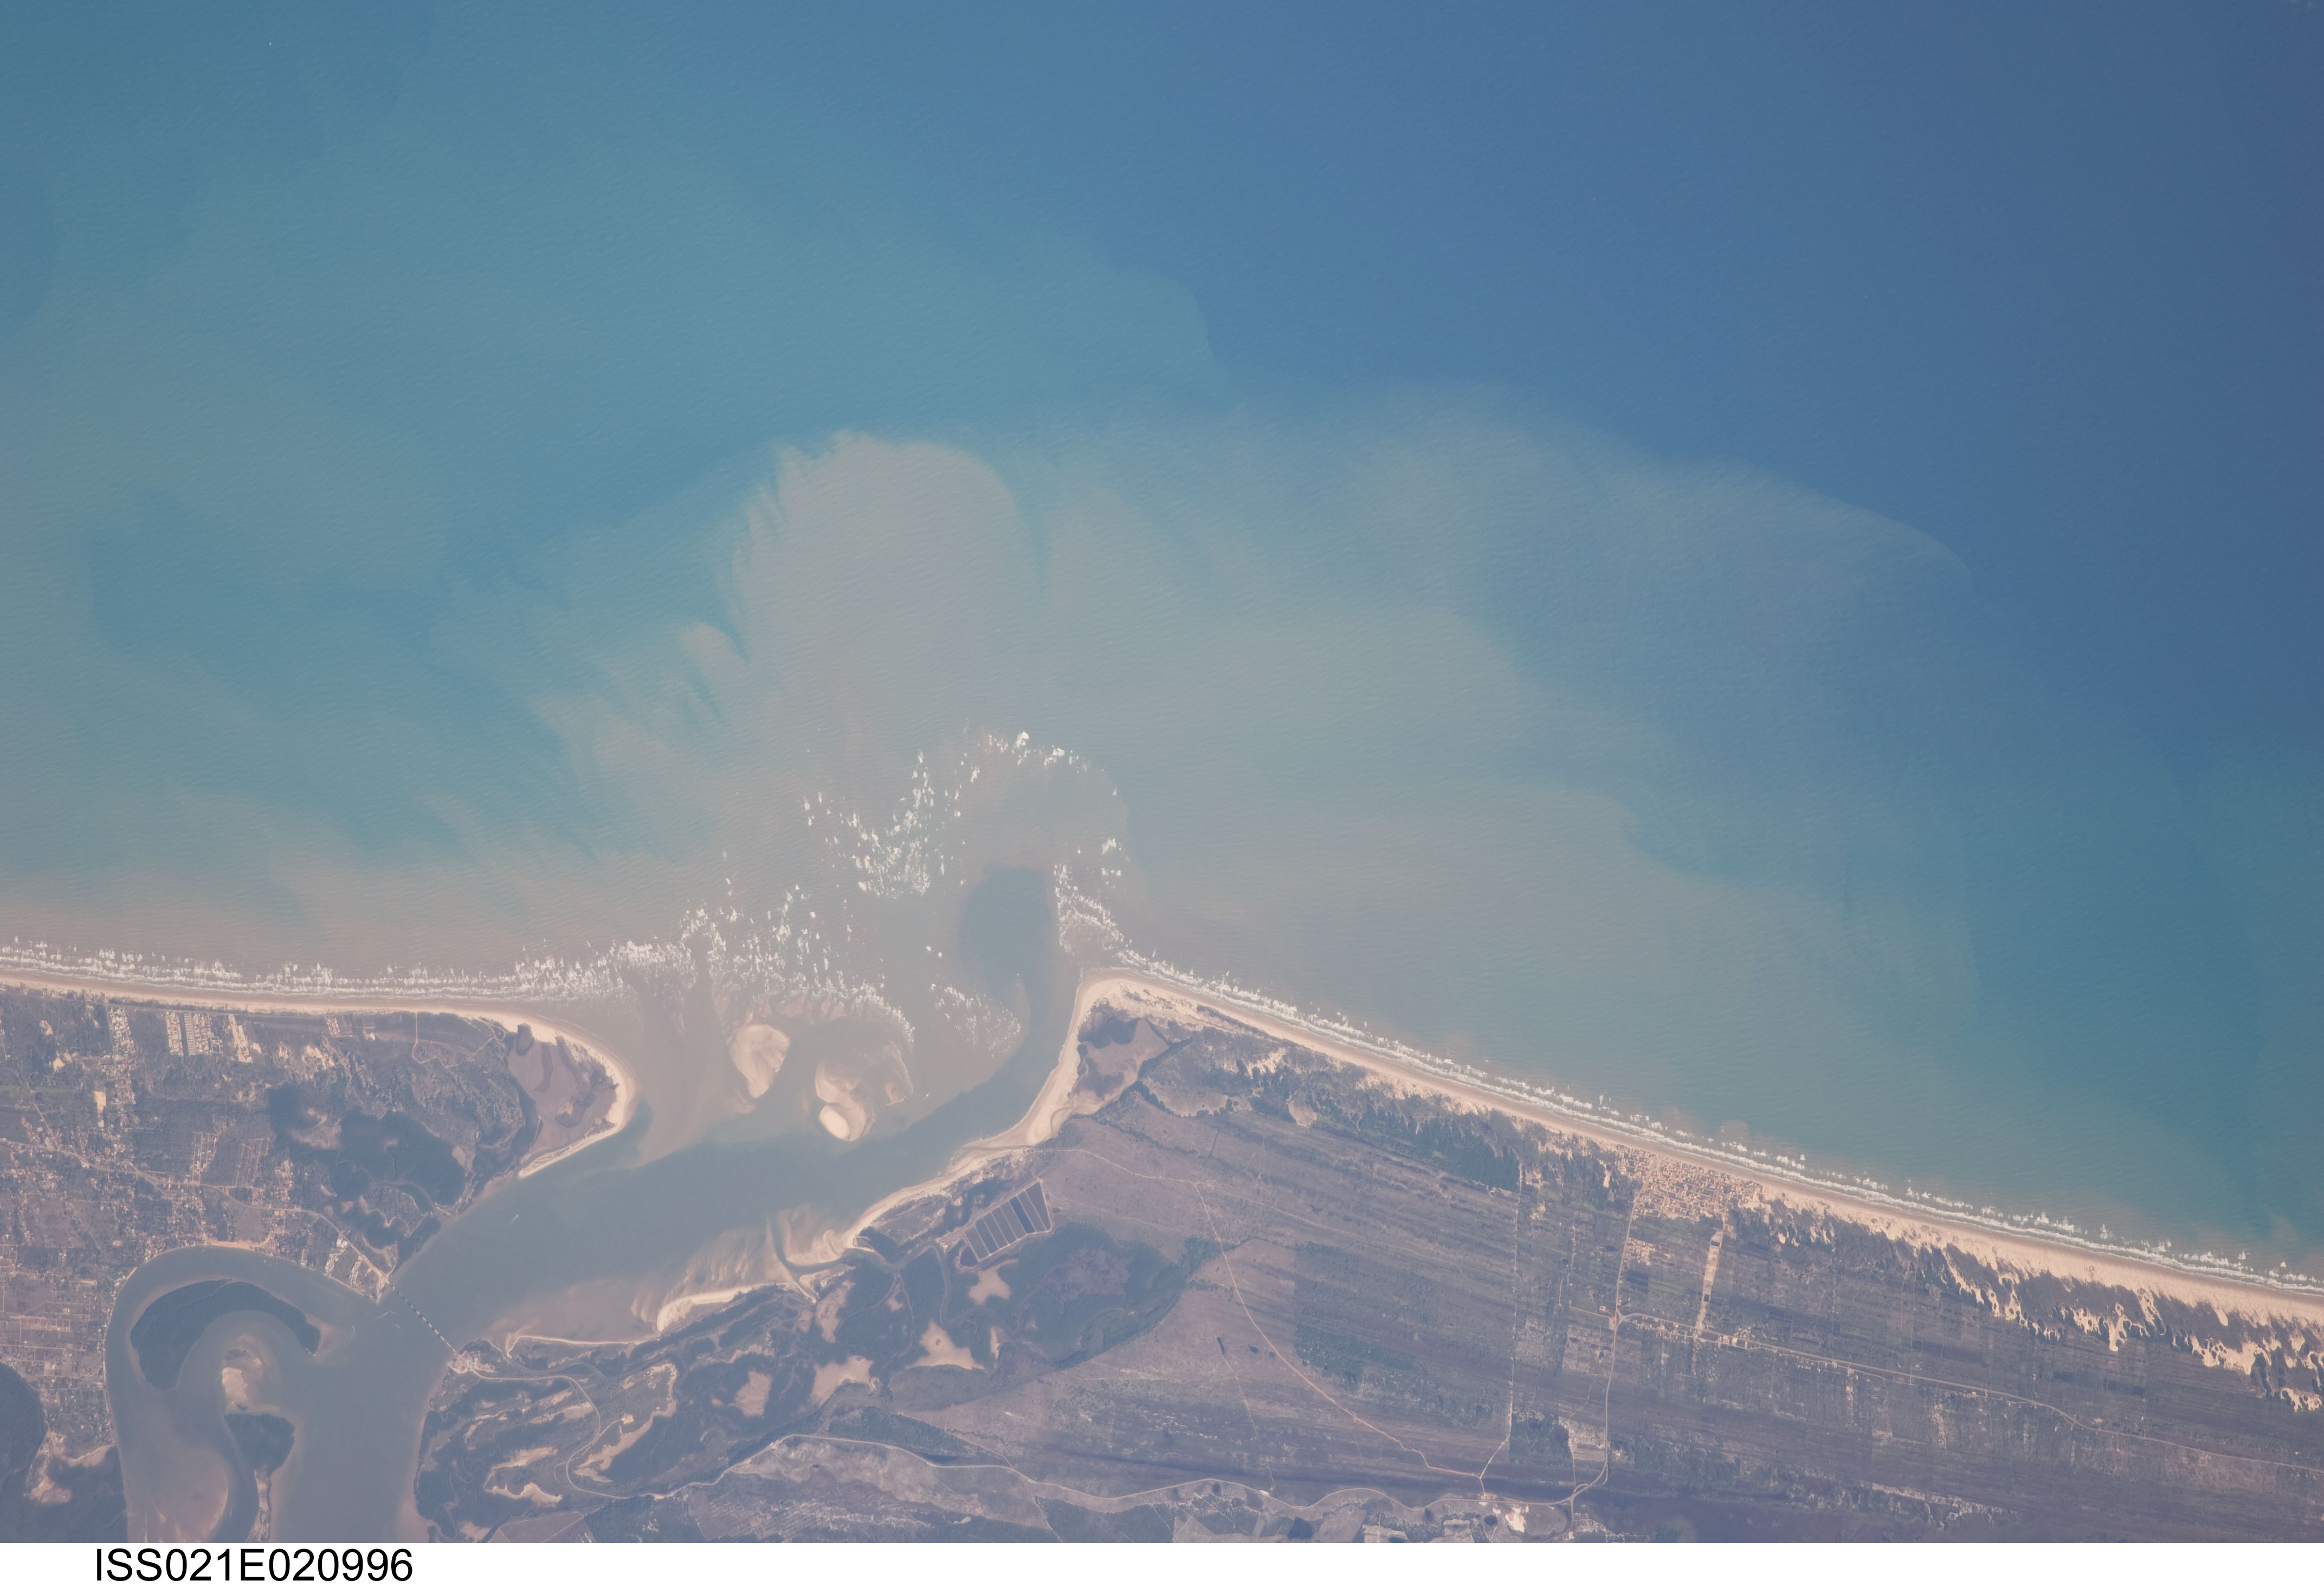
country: BRAZIL
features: ESTUARY, SAND BARS, COAST, S. OF ARACAJU
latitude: -11.2
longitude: -37.1
